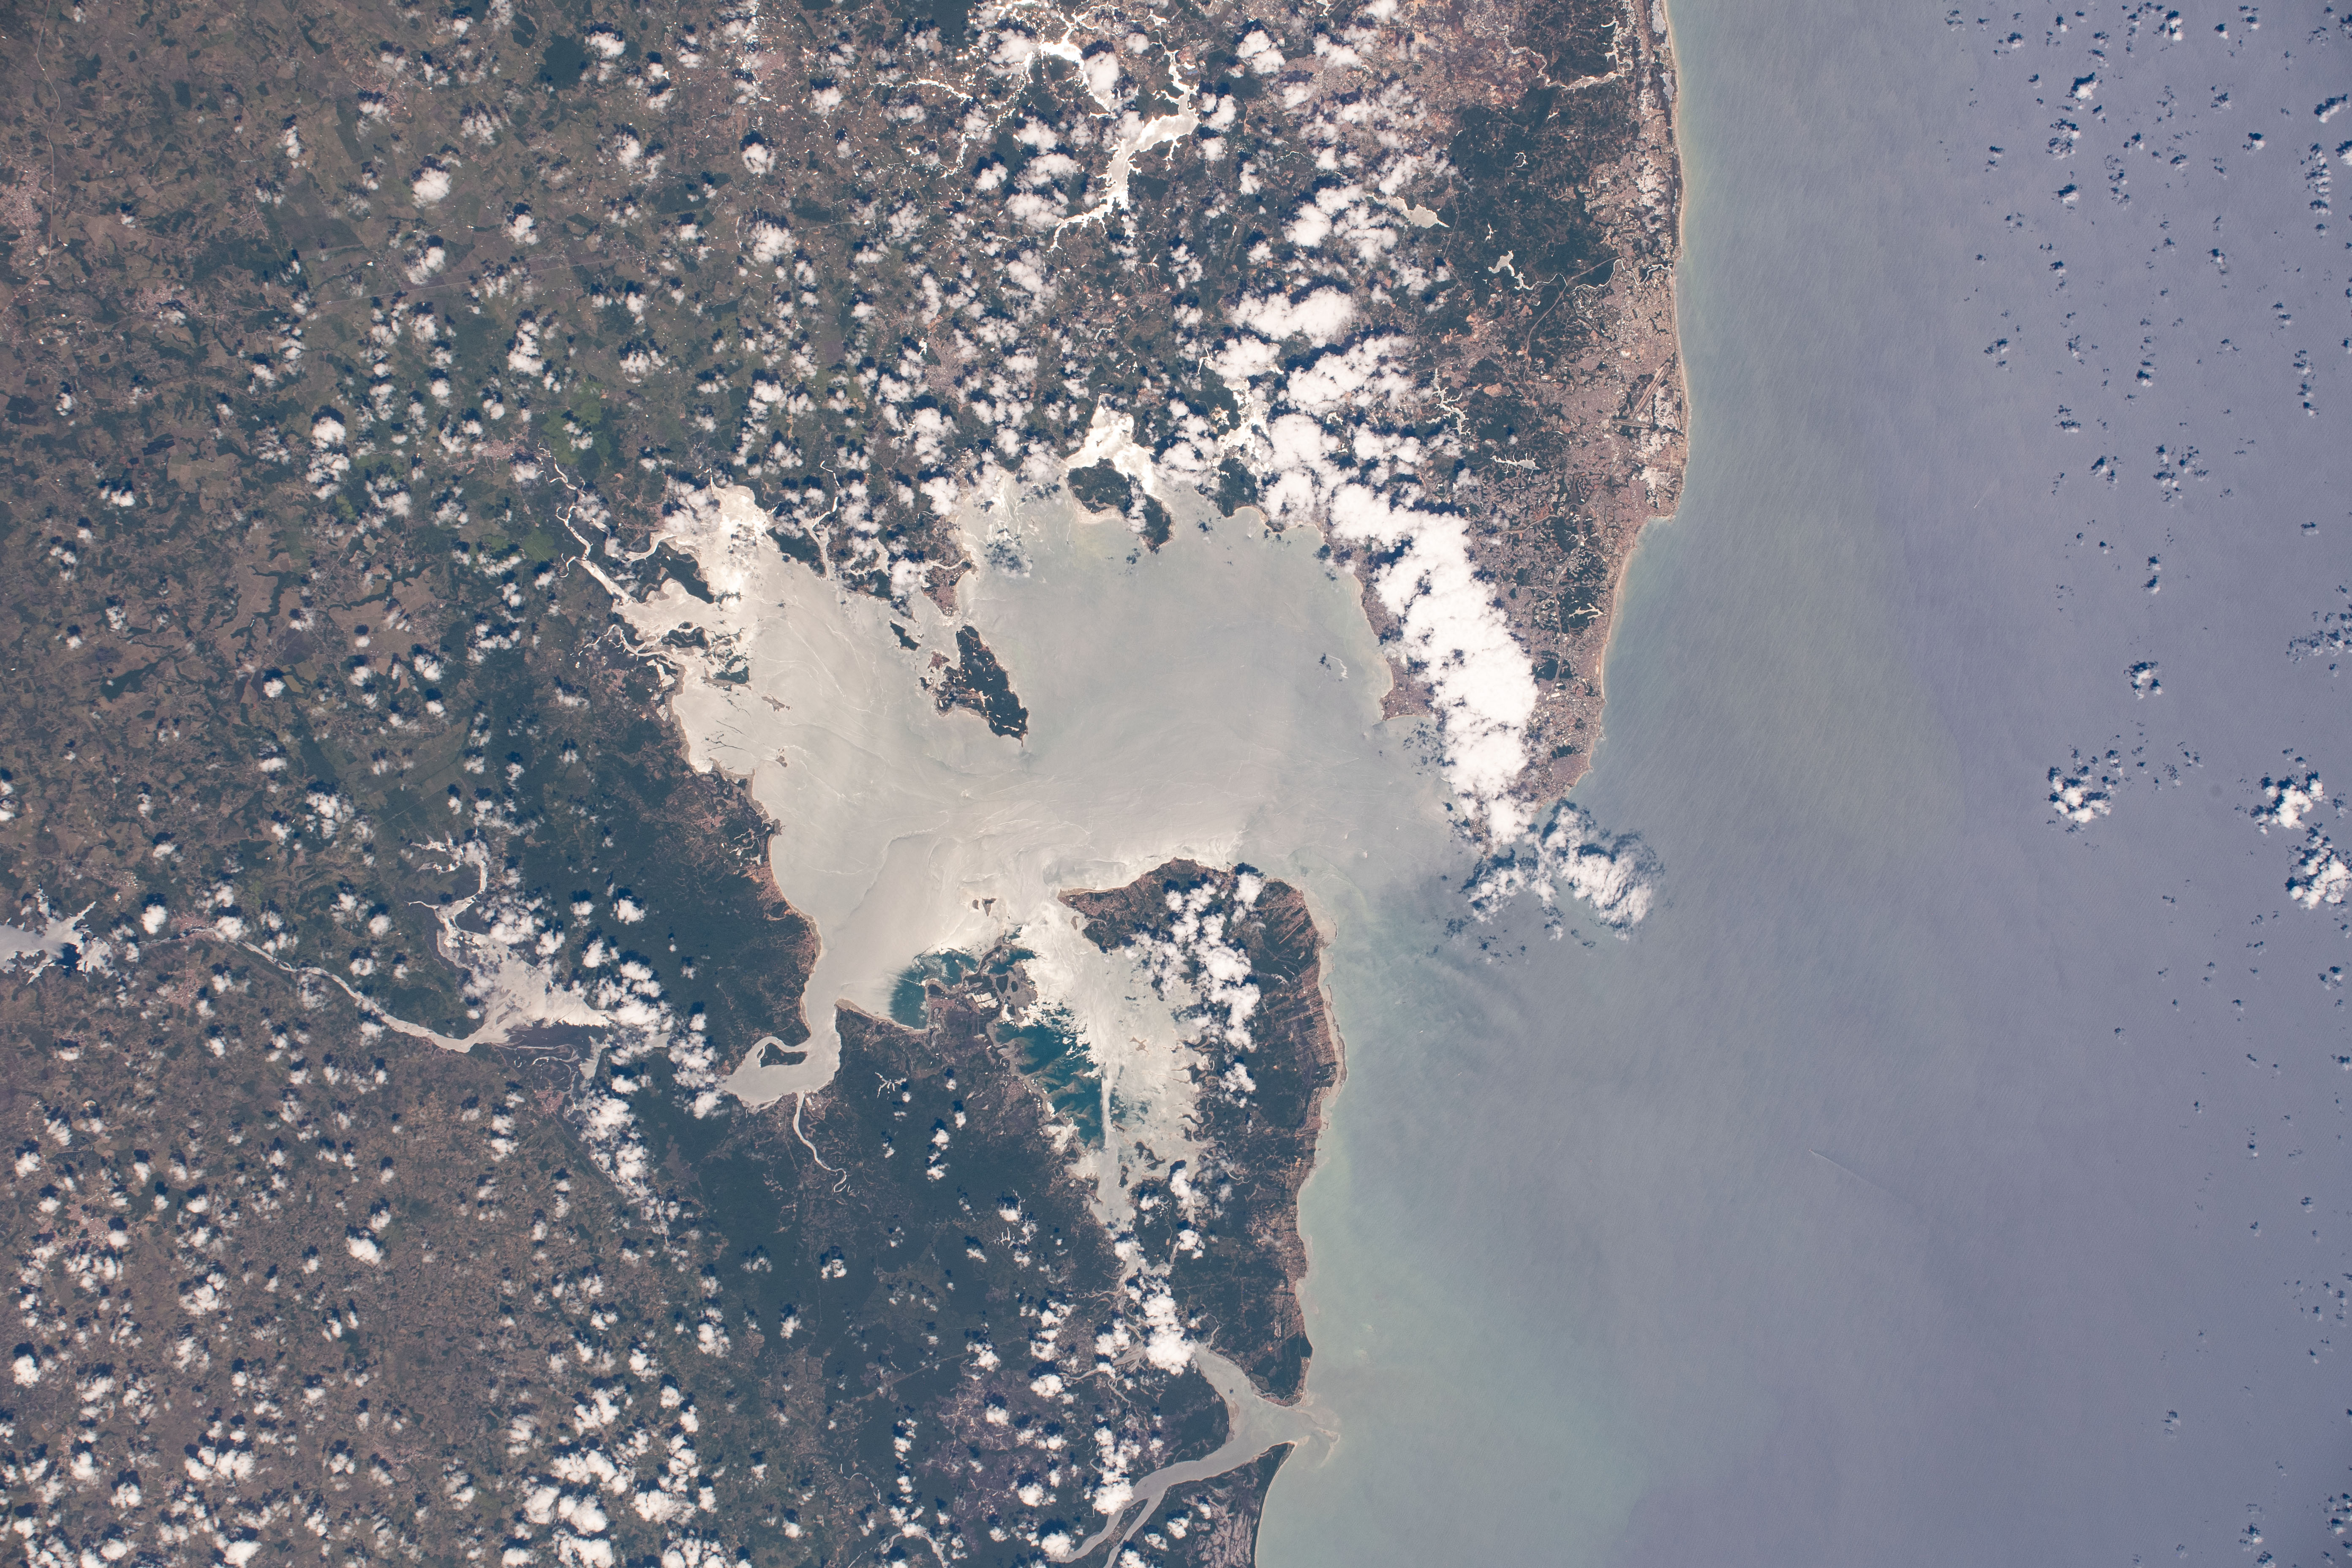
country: BRAZIL
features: BAY OF ALL SAINTS
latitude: -12.8
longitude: -38.6
